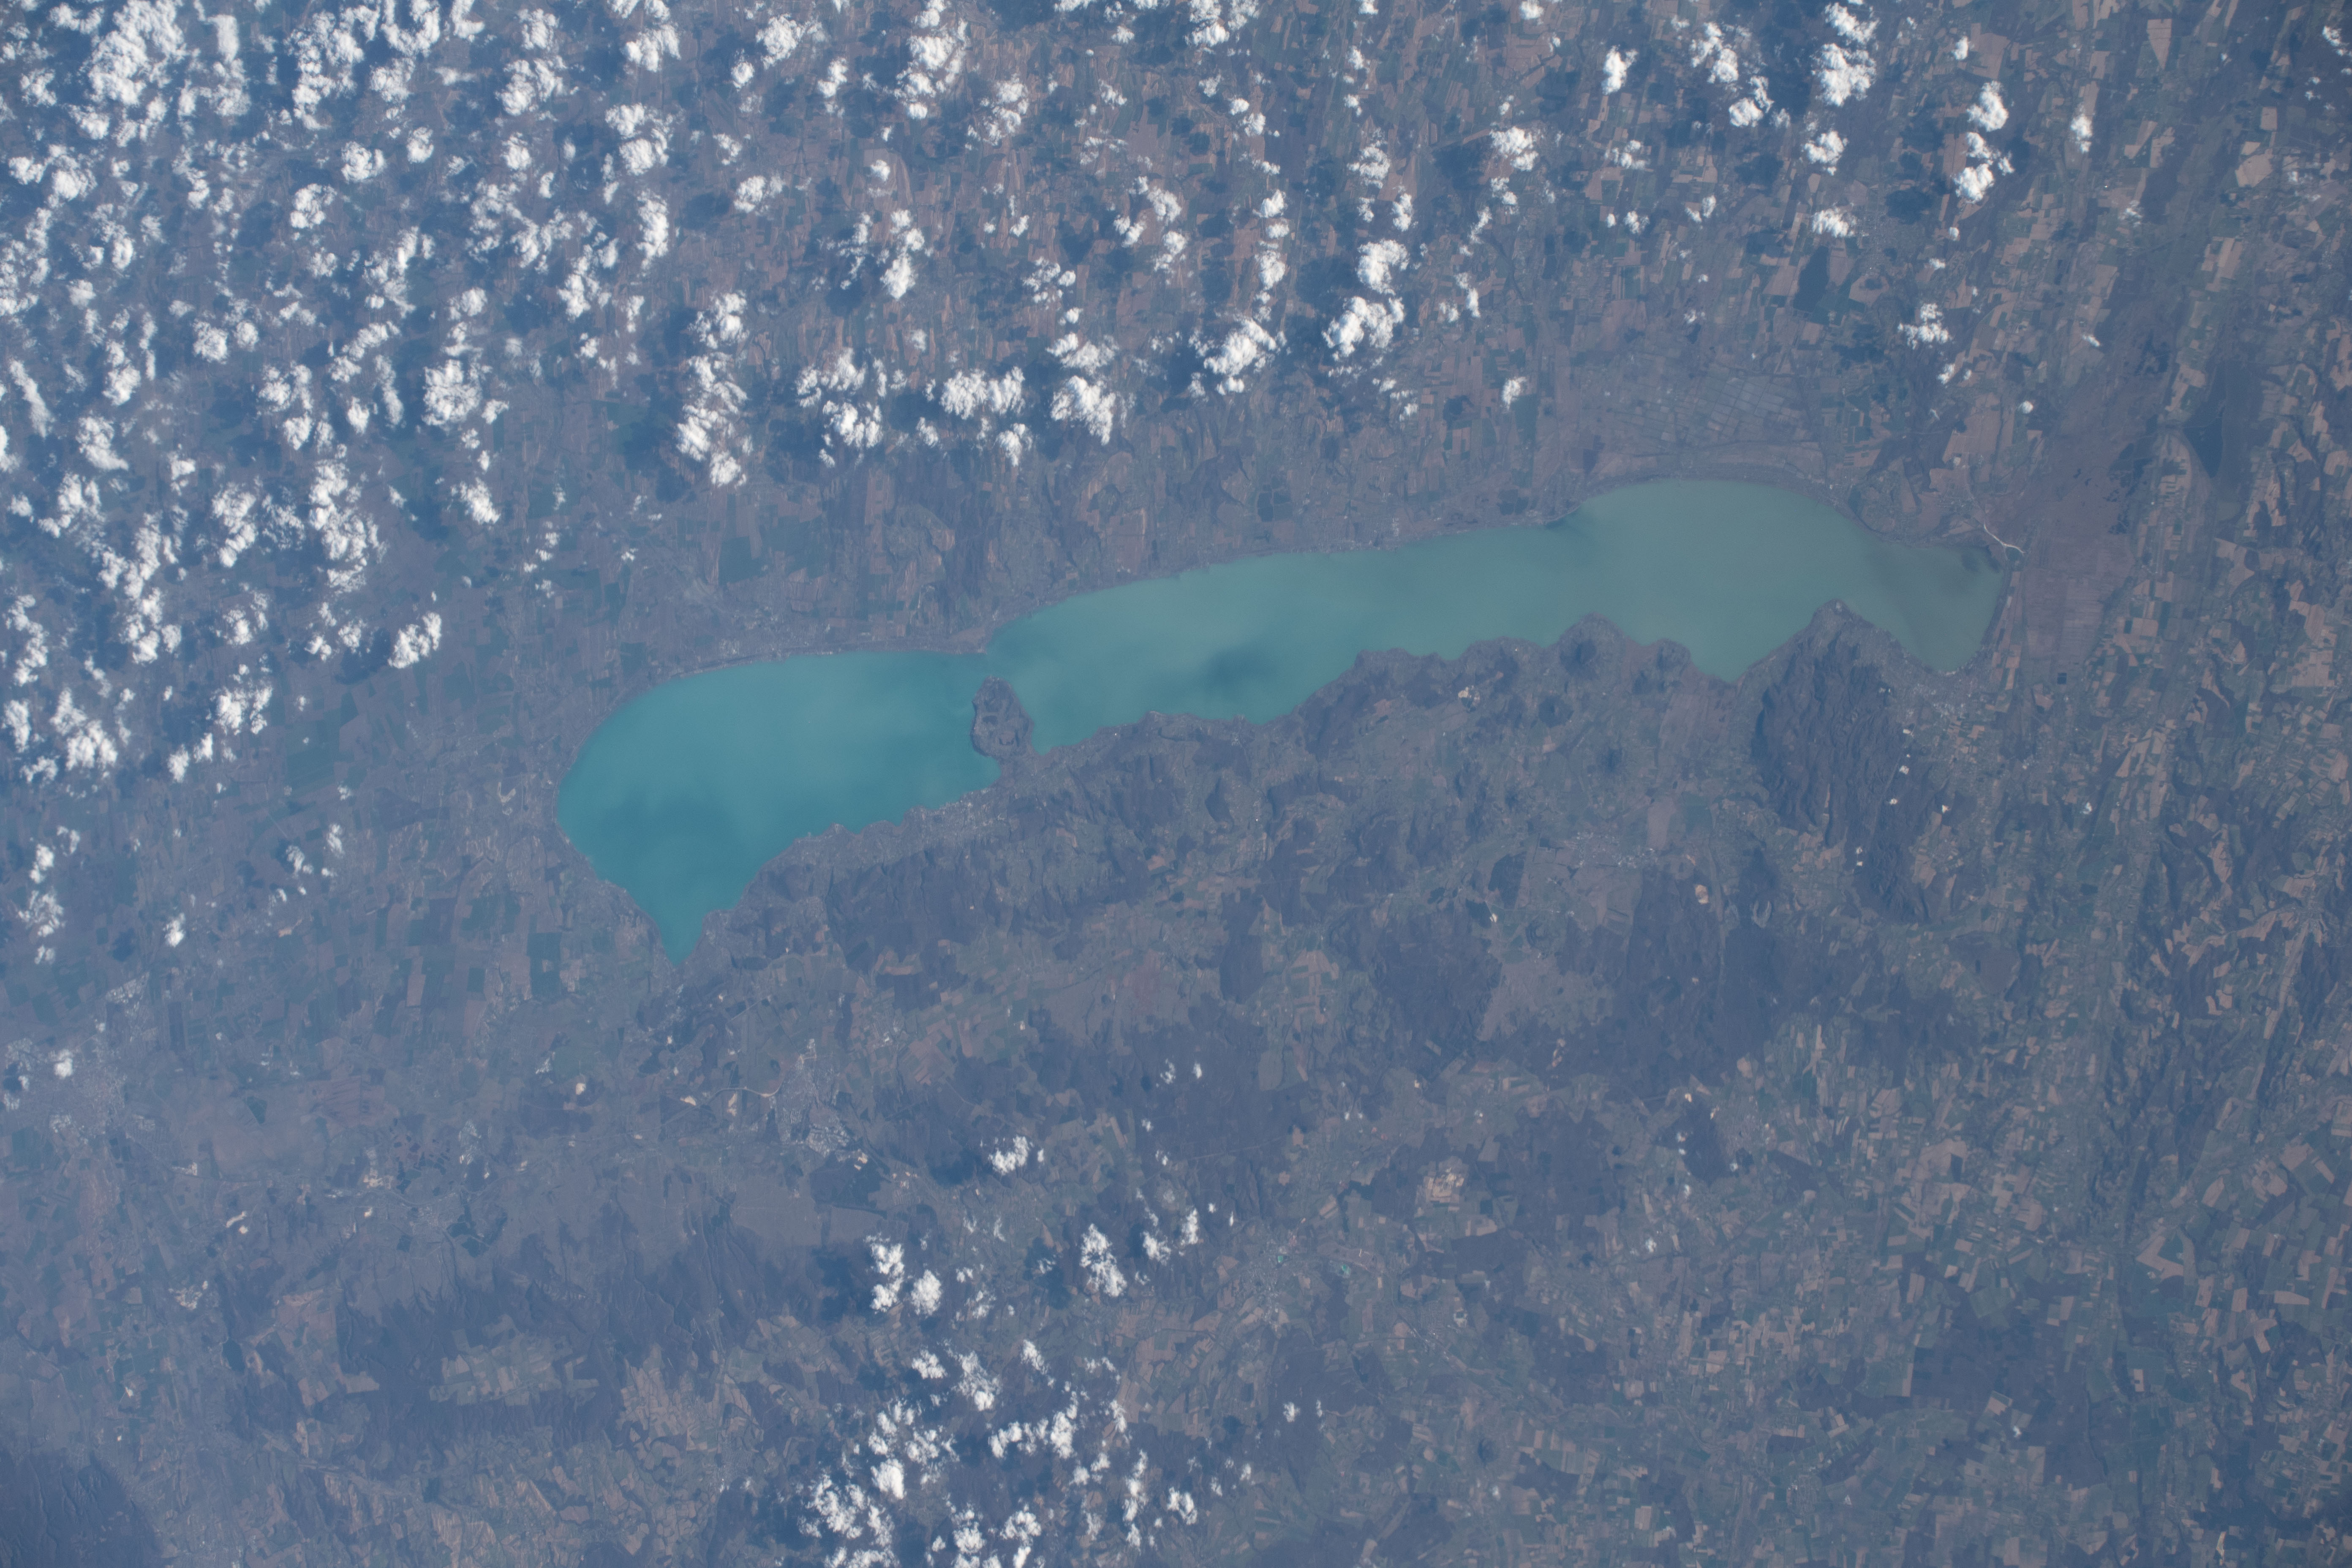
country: HUNGARY
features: BALATONLELLE, KAPTALANTOTI
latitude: 47.0
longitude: 17.7
